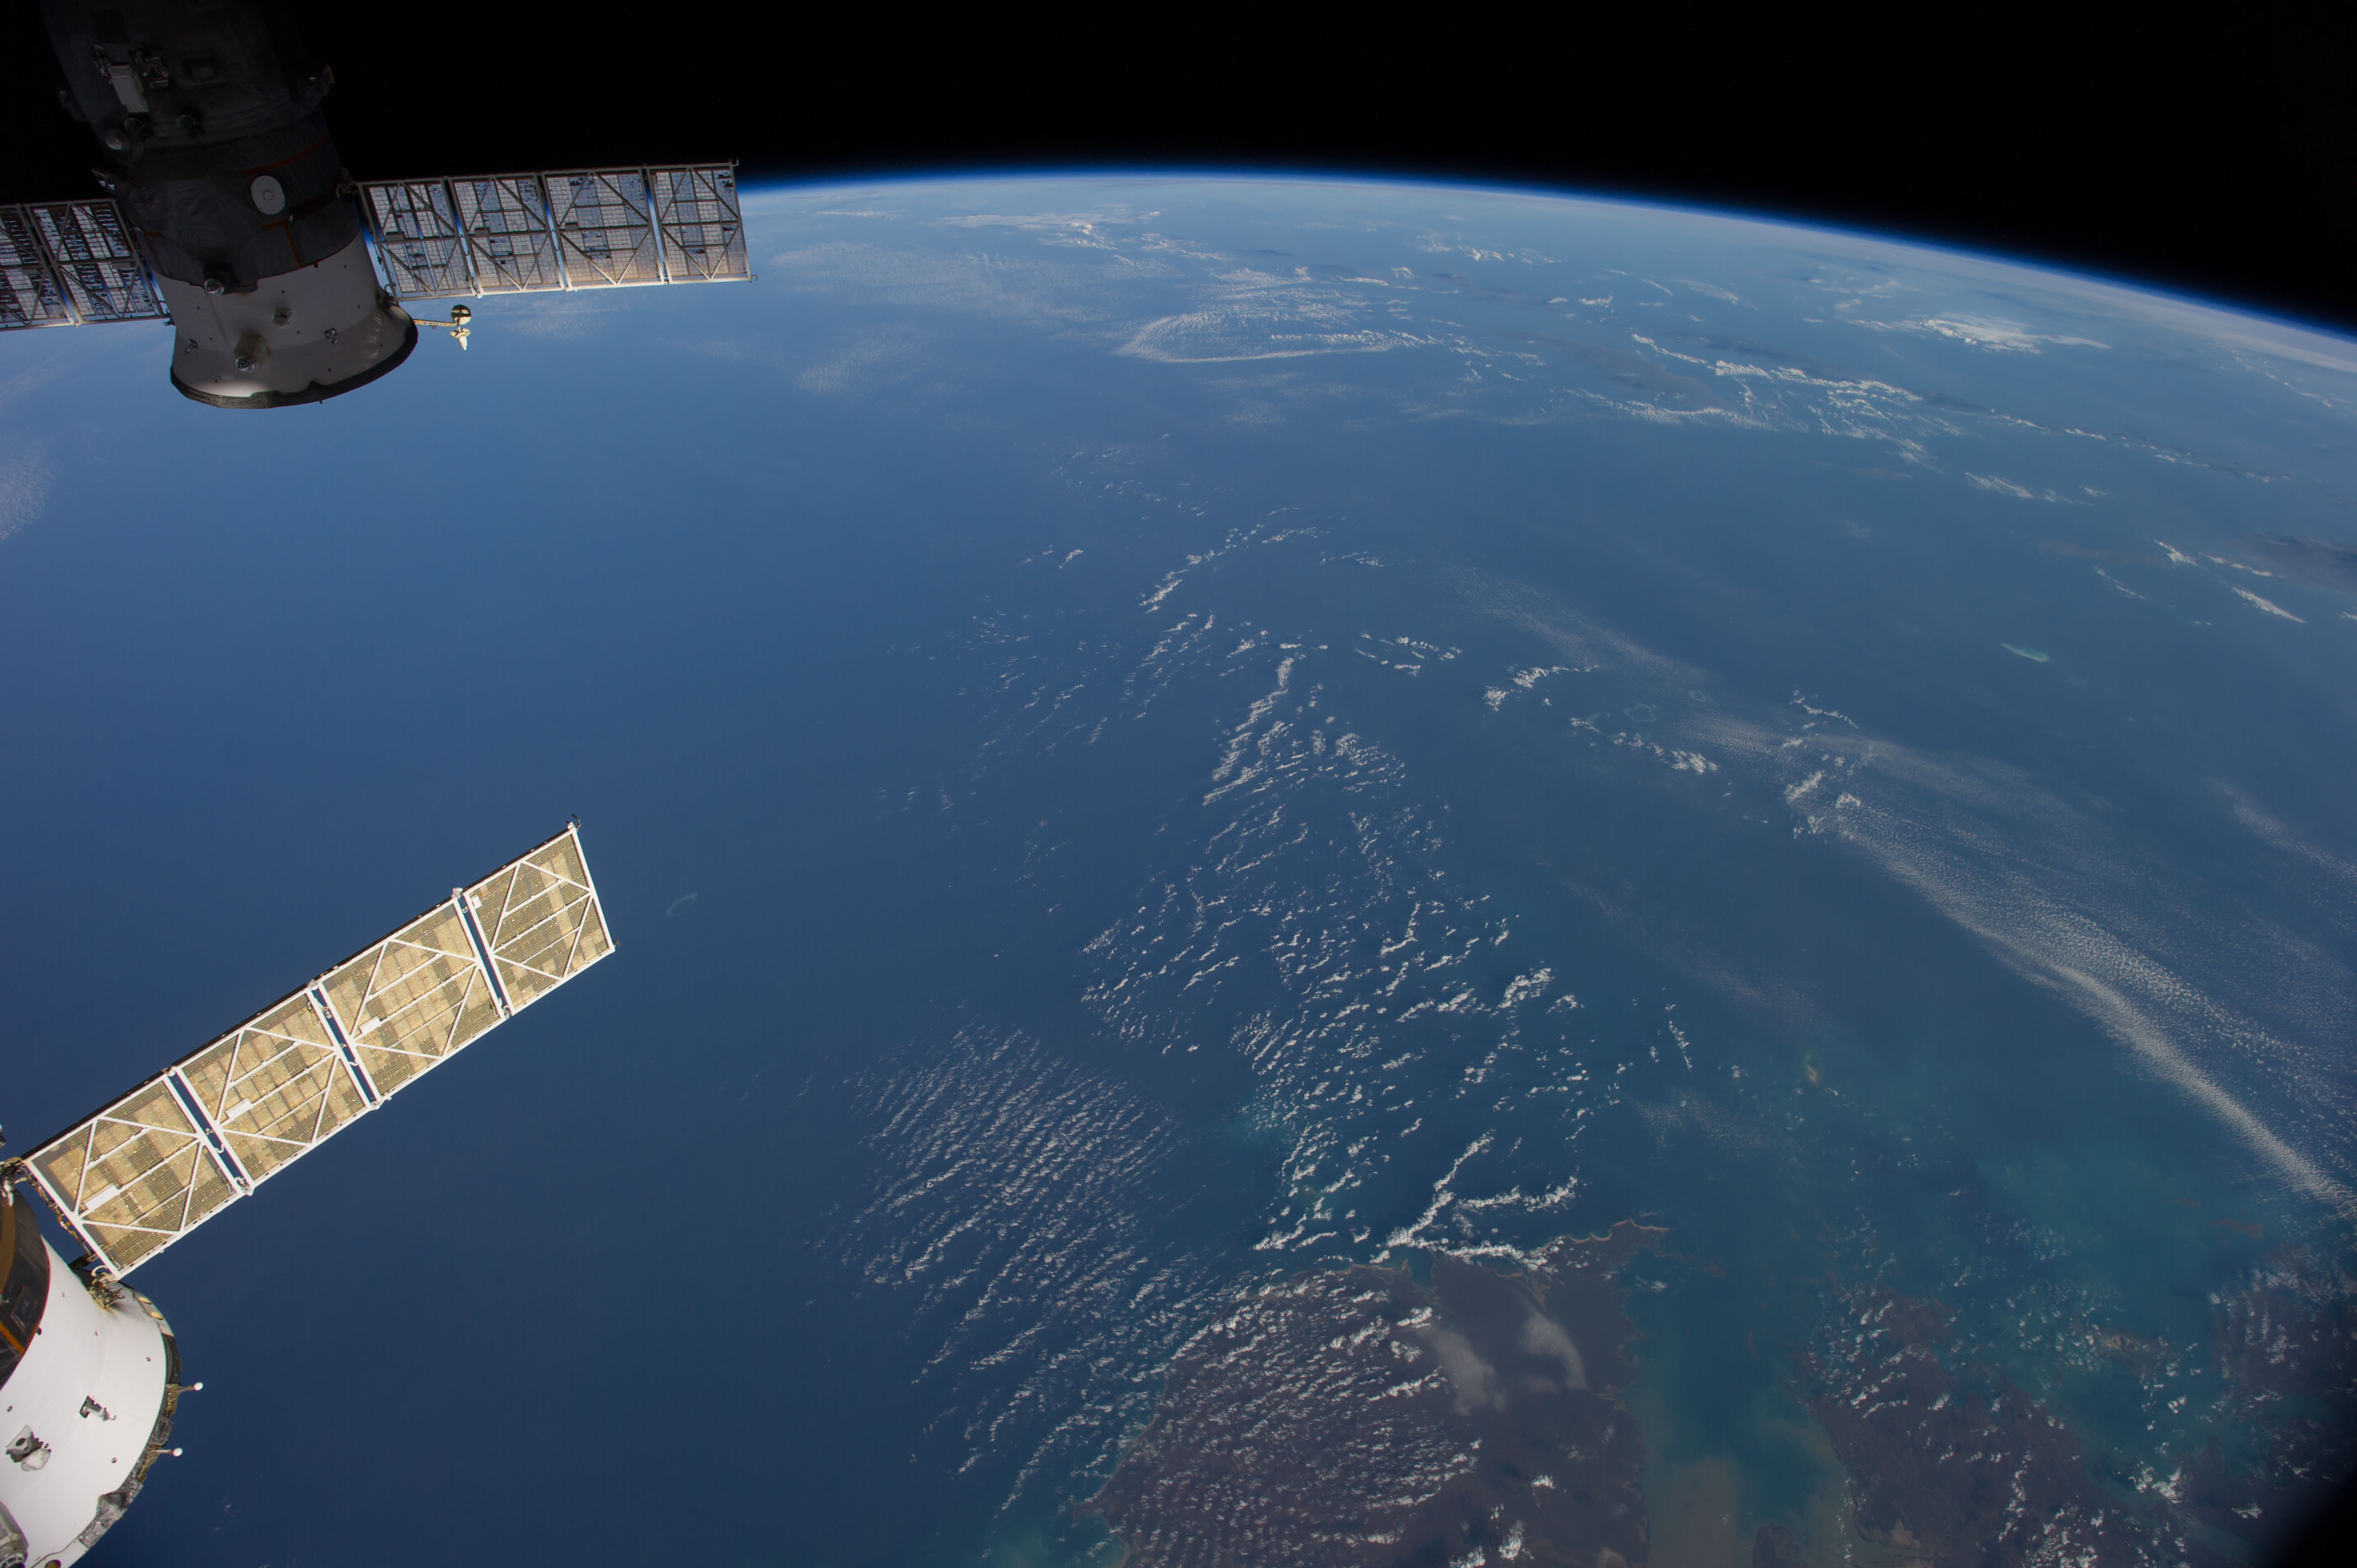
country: AUSTRALIA-WA
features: INDIAN O., KING SOUND, JAVA S., BALI S., FLORES S., SAVU S., W. NUSA TENGGARA, E. NUSA TENGGARA, ATMOSPHERIC LIMB
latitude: -15.5
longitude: 120.5
